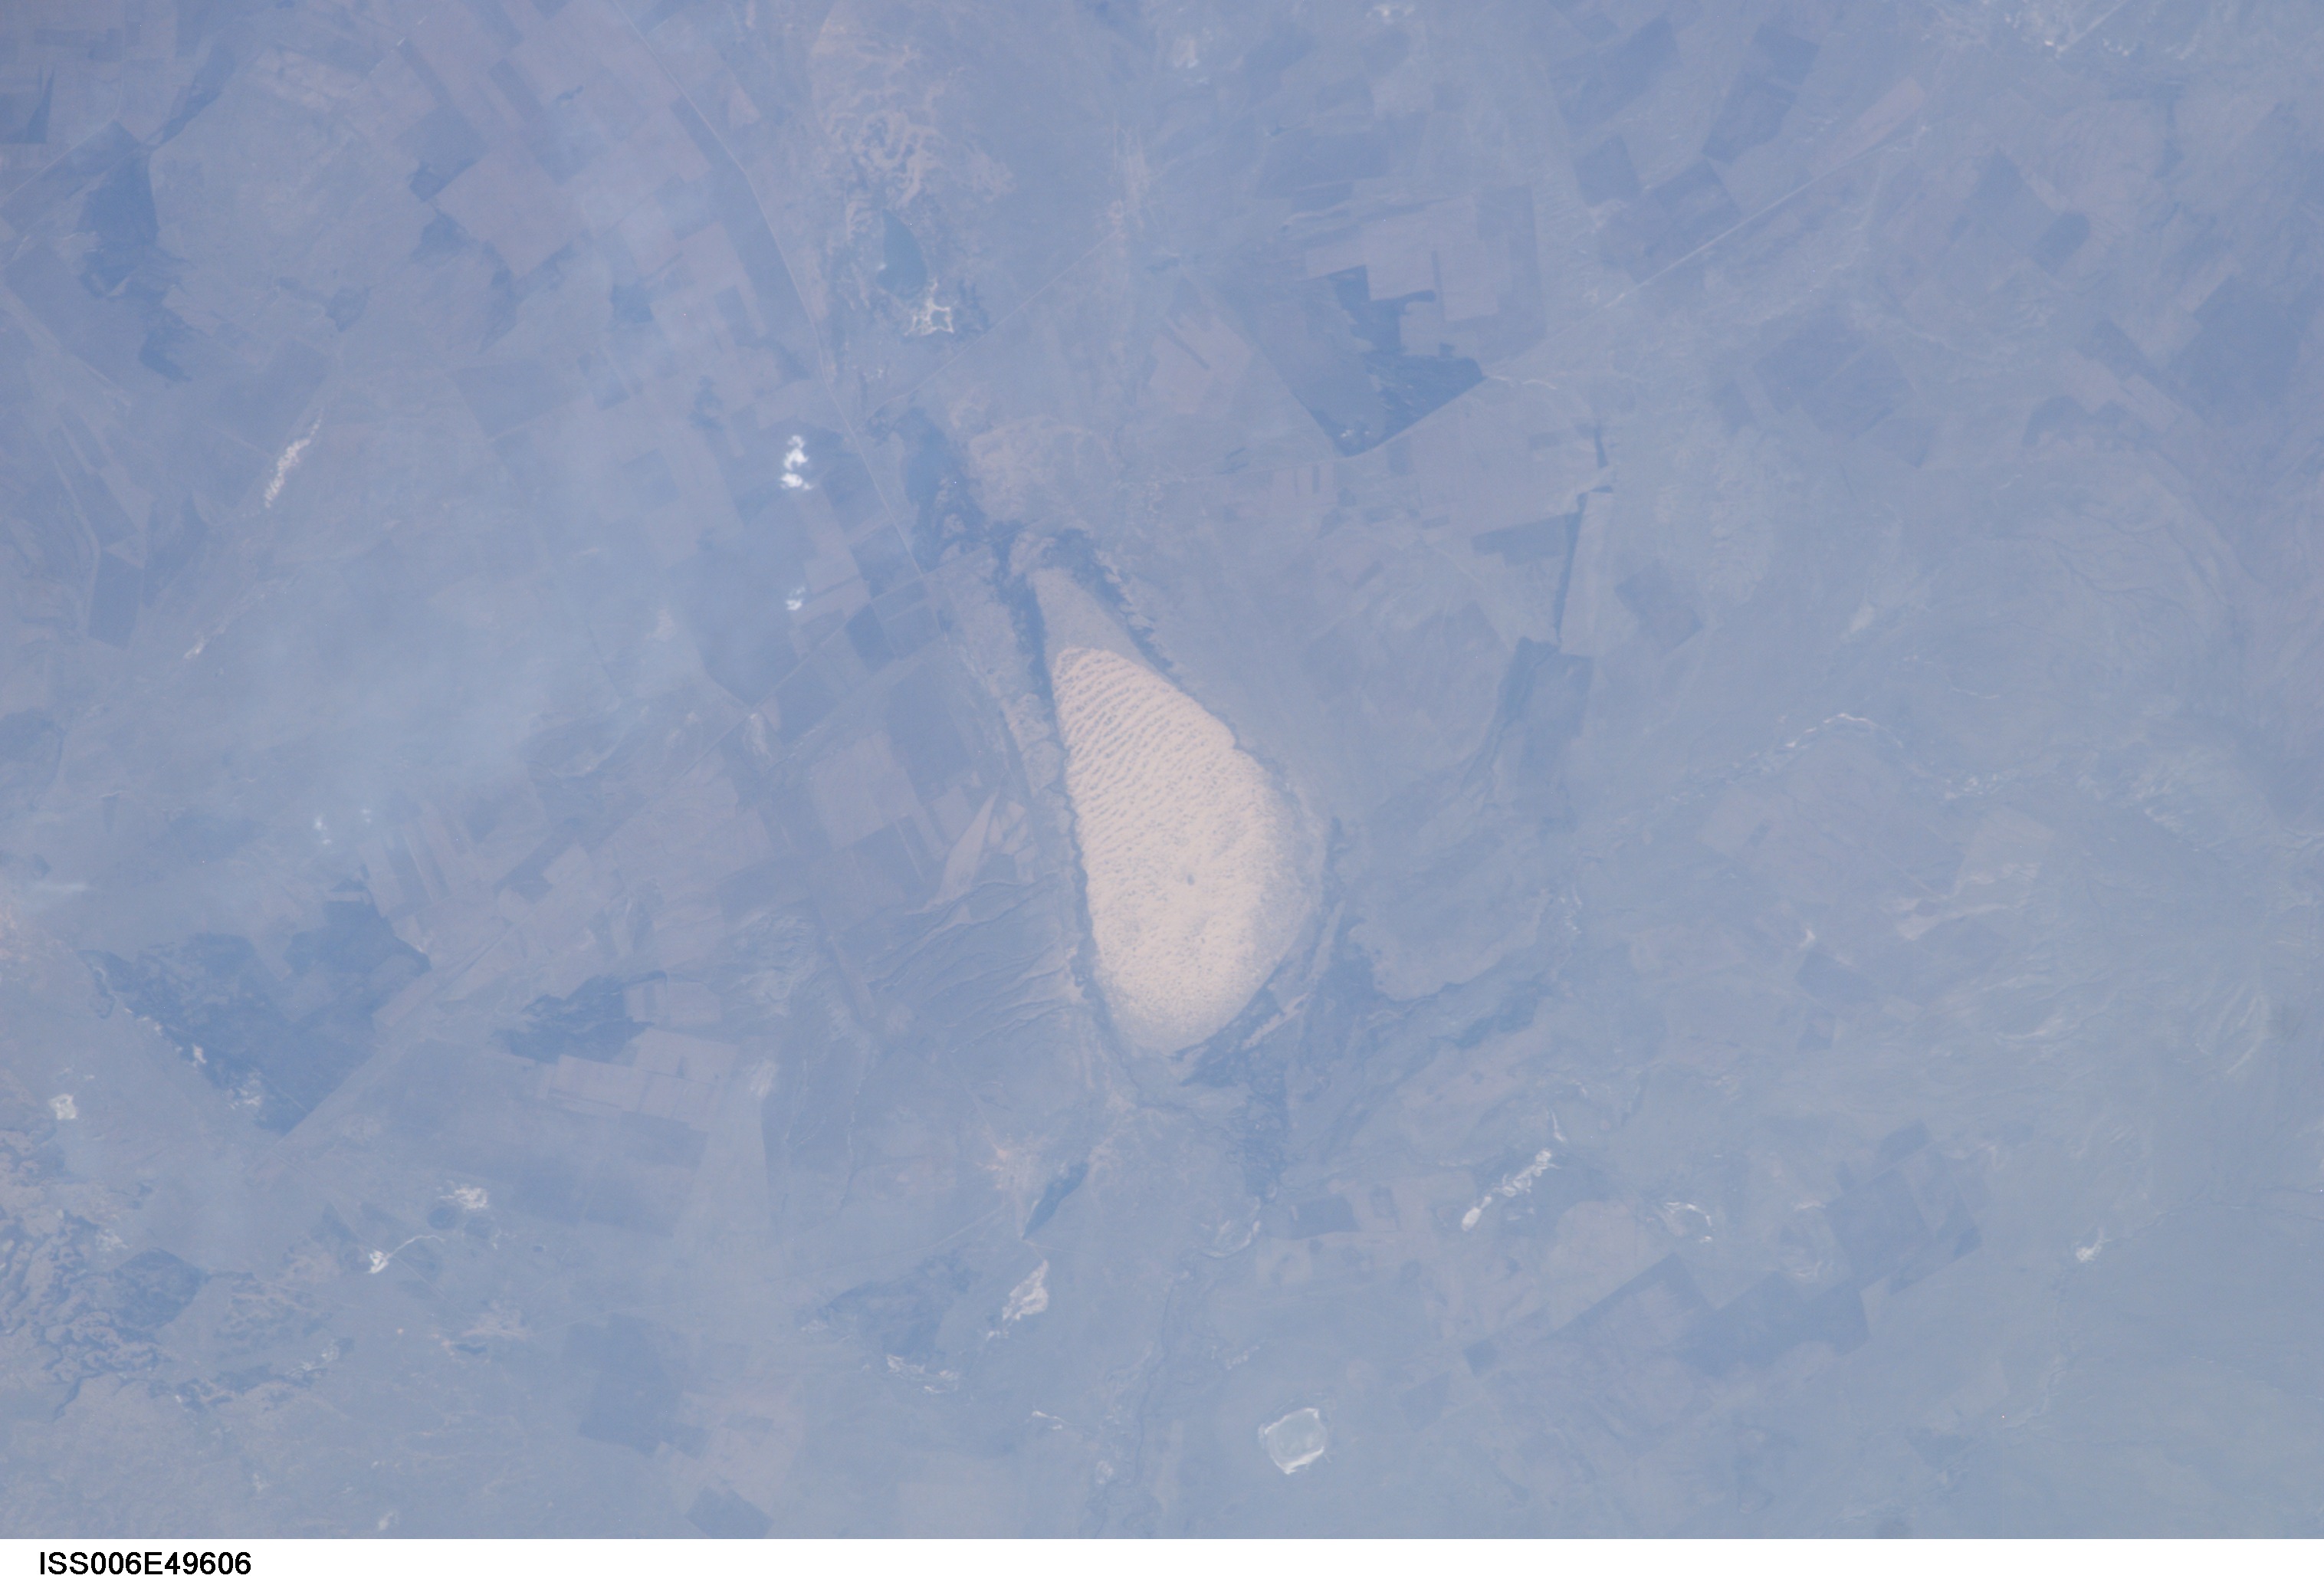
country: KAZAKHSTAN
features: SALT PAN NEAR ALMAZNYY
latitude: 50.0
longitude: 54.0
